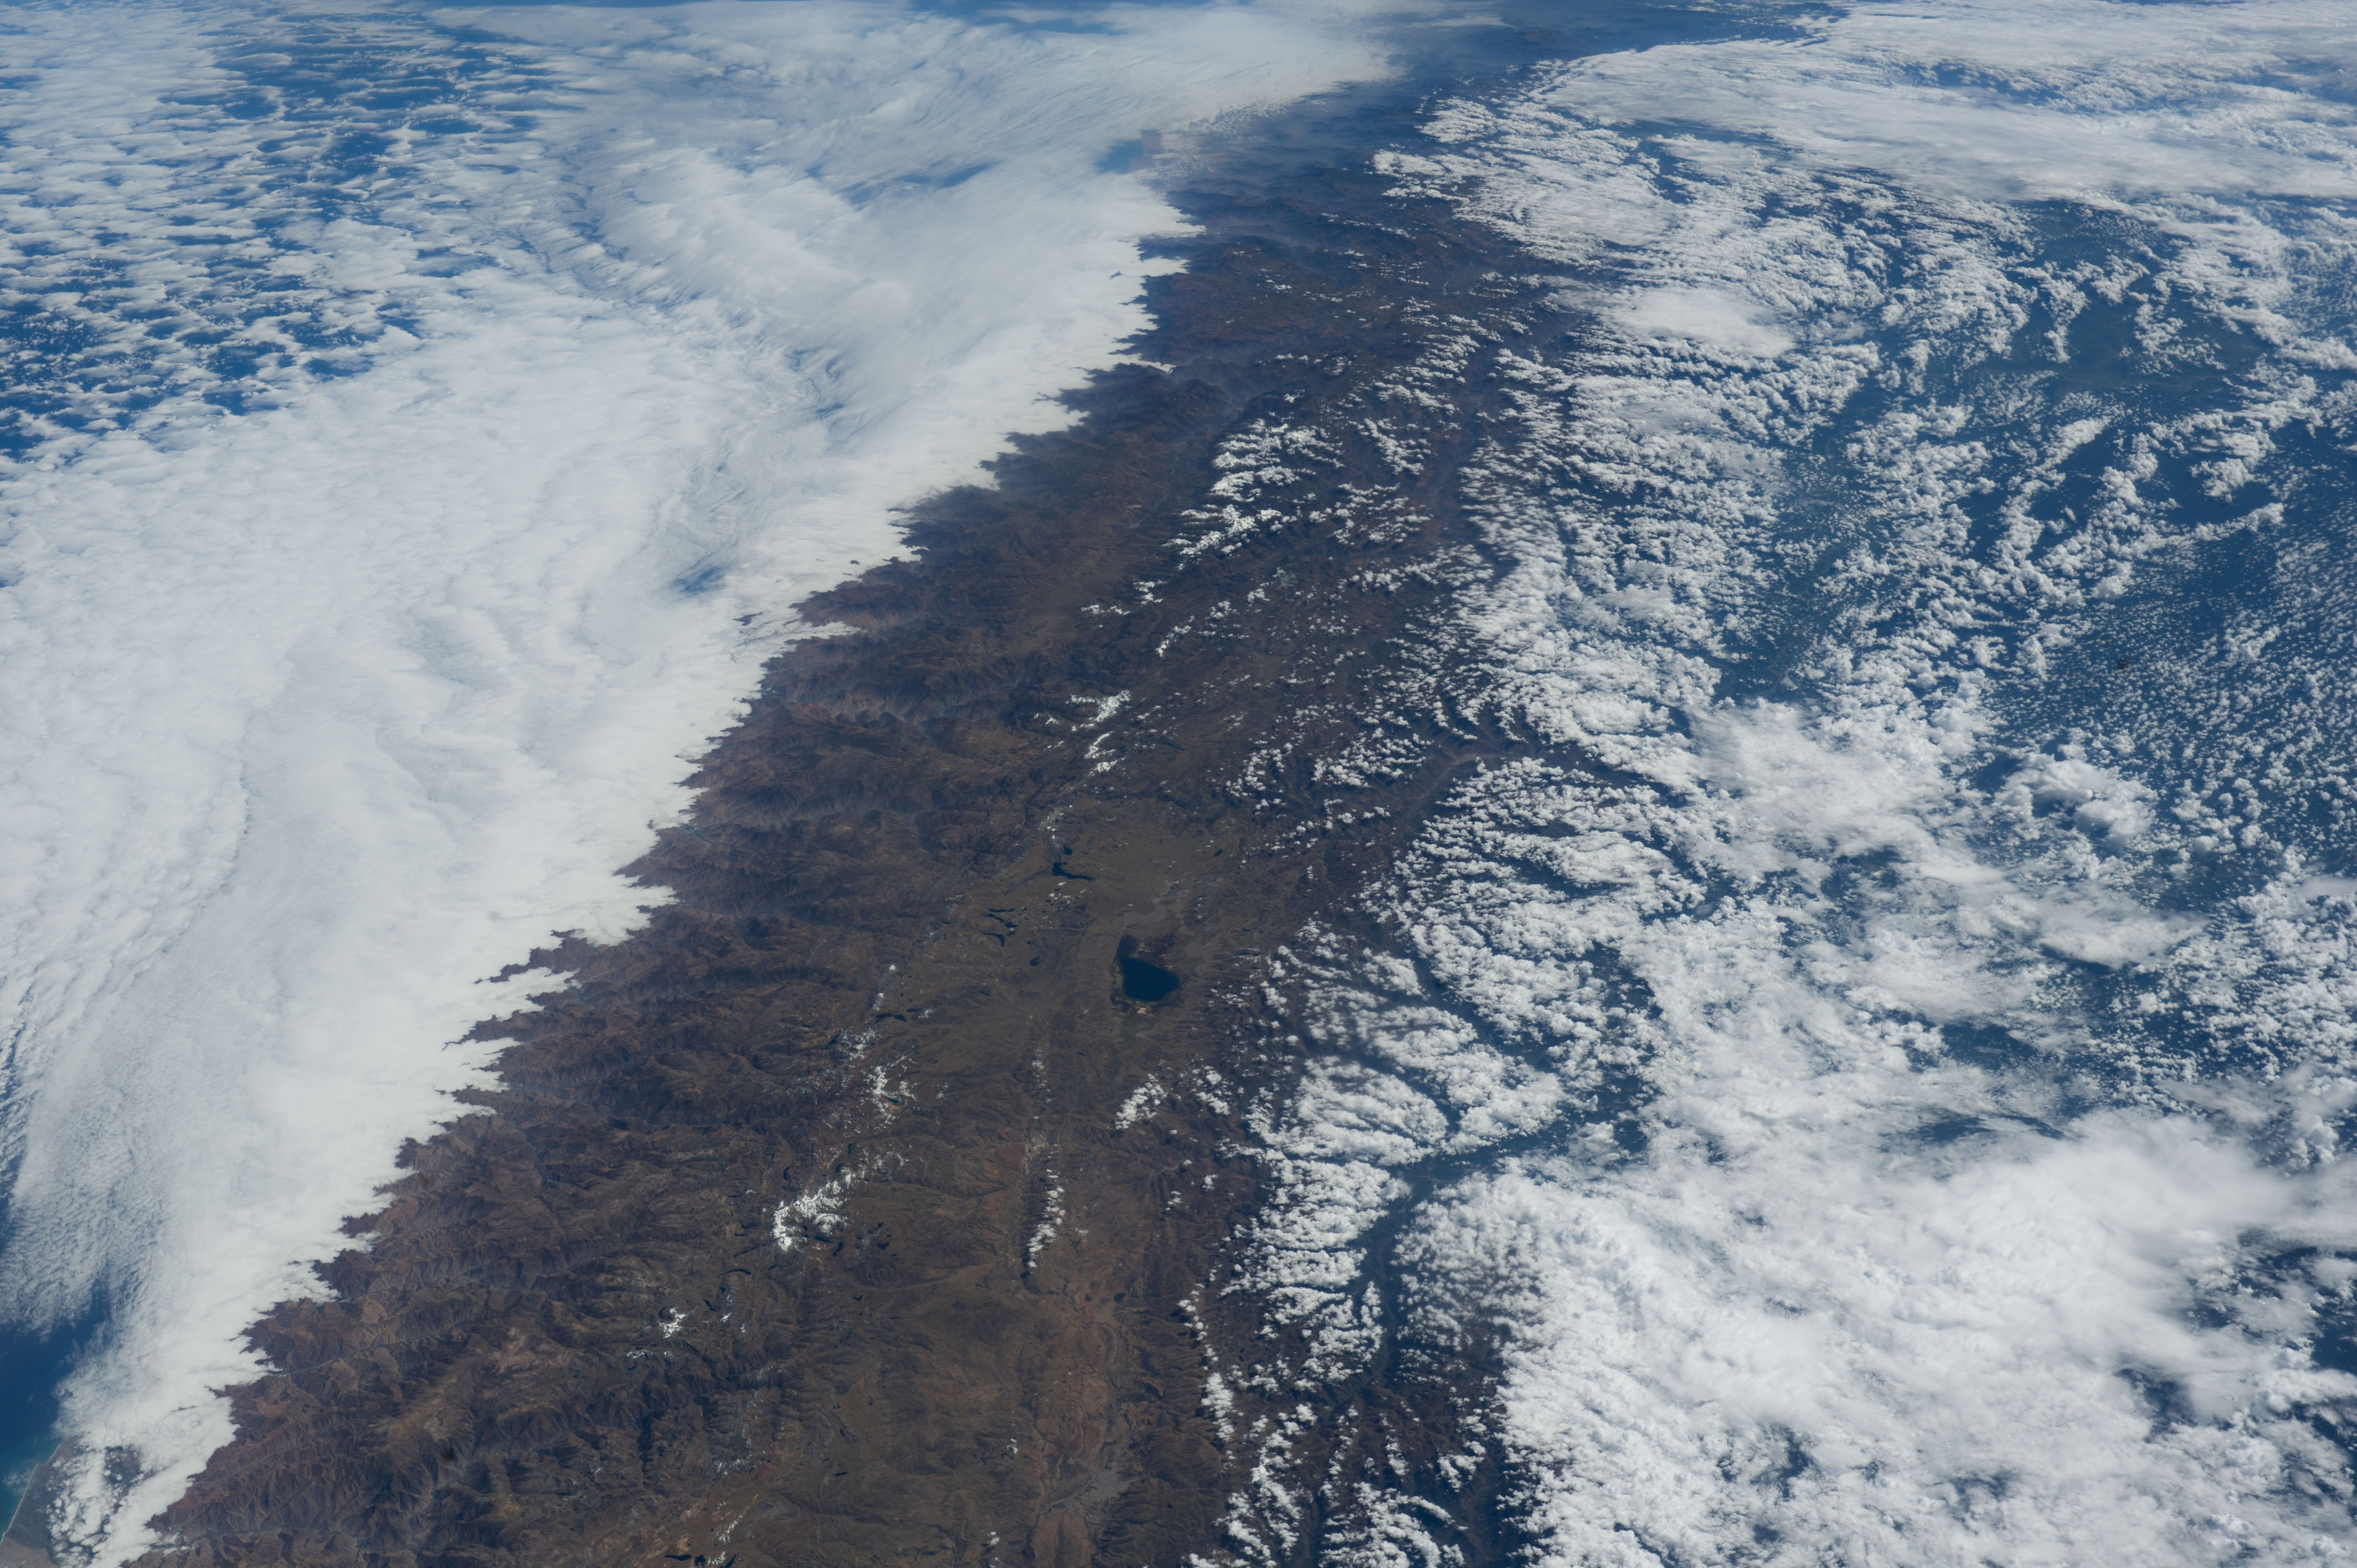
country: PERU
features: ANDES MTS., SNOW, LAKE JUNIN, PACIFIC O., COASTAL FOG, RAVINES, JUNGLE
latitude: -10.5
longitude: -76.5
